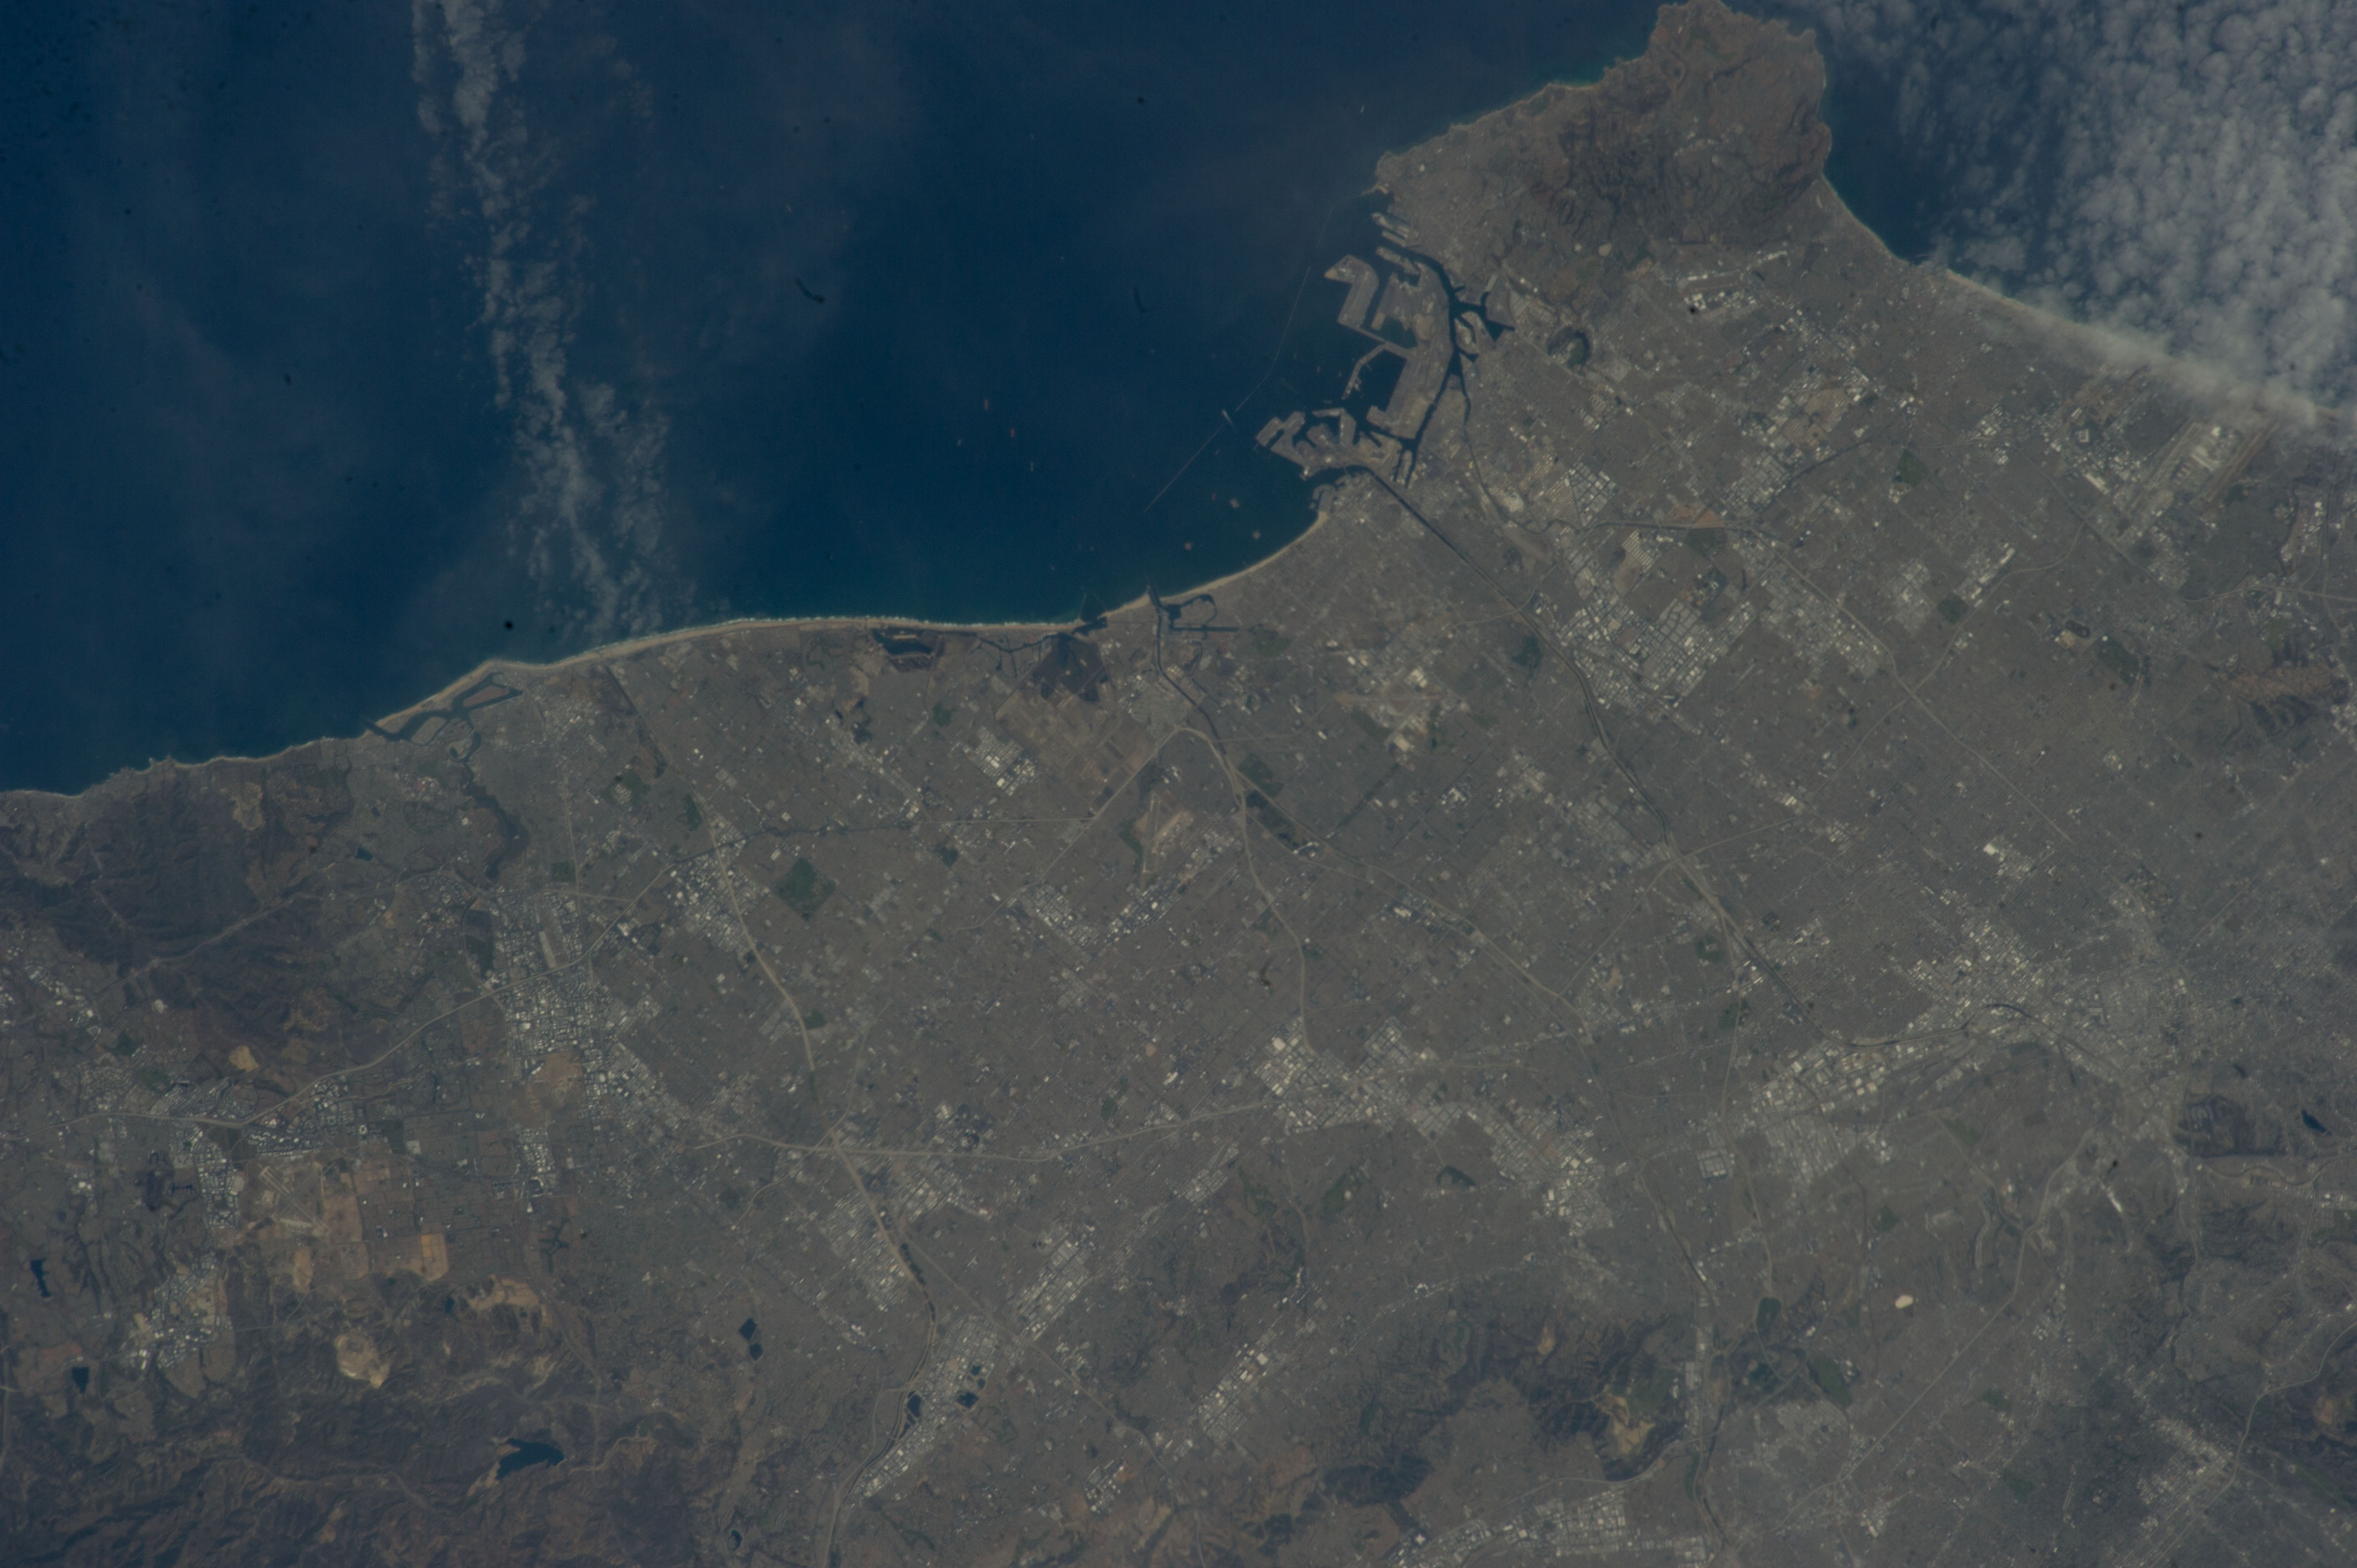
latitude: 33.8
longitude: -118.1
